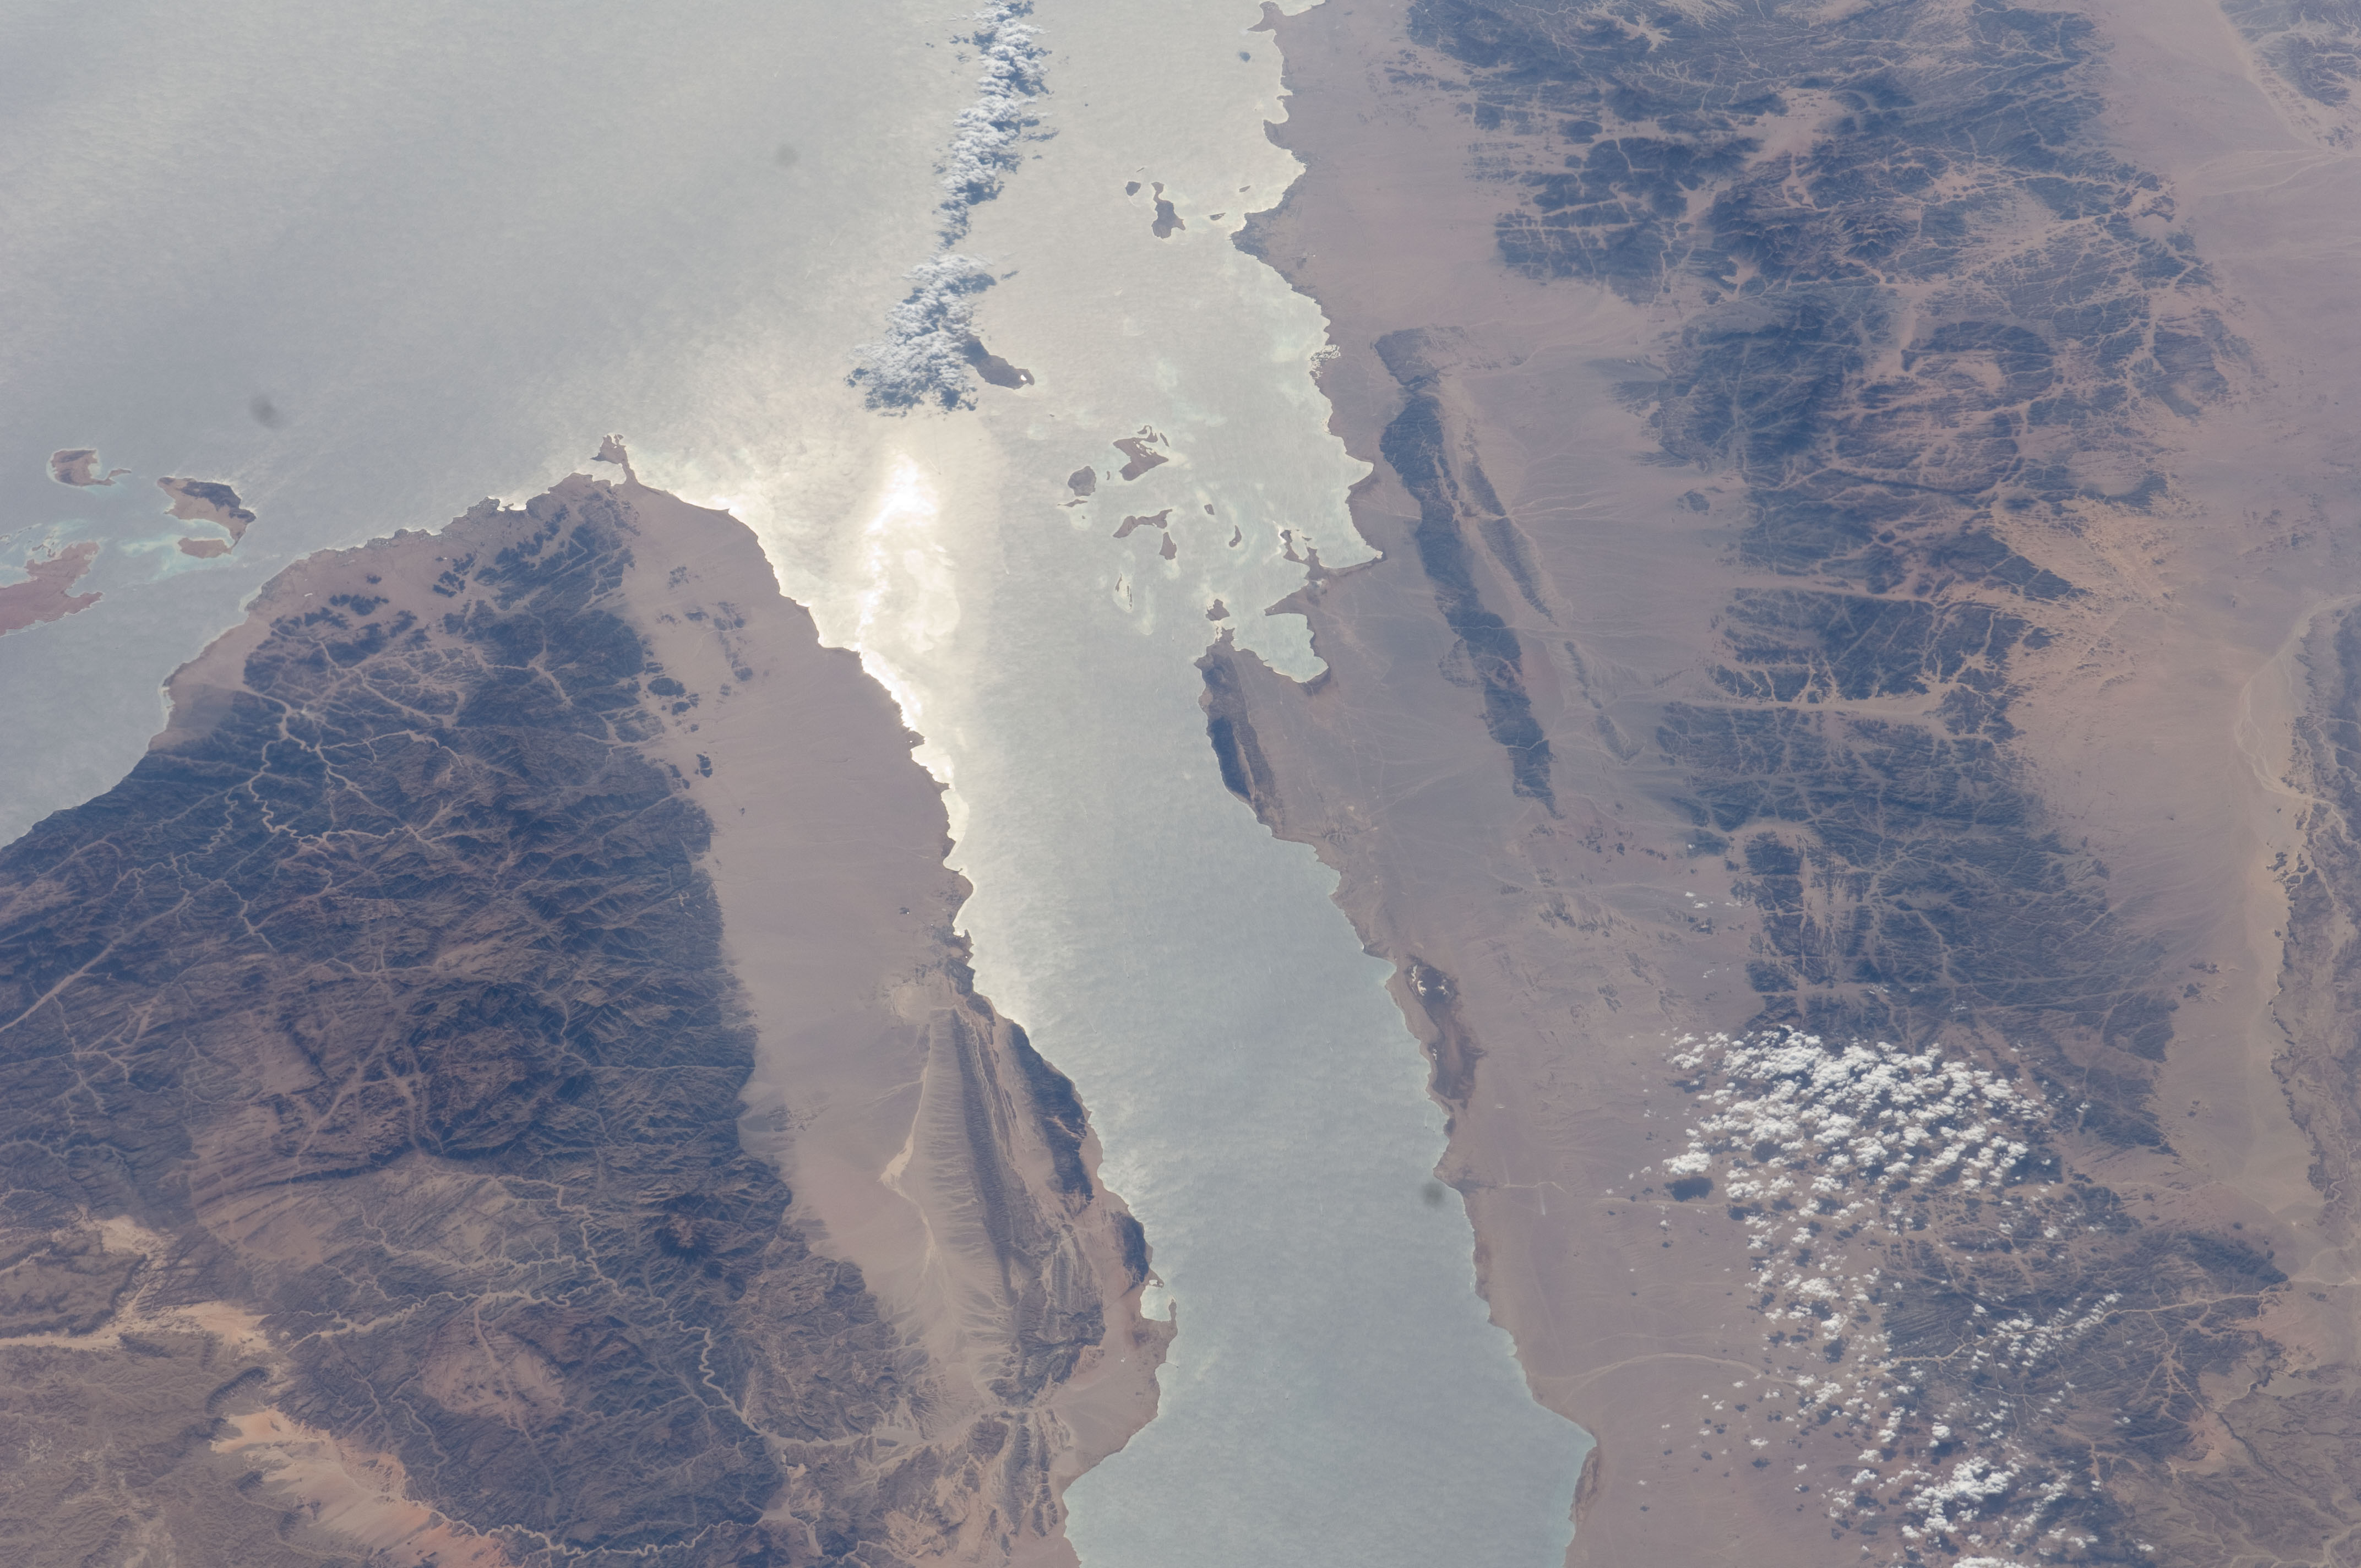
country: EGYPT
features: GULF OF SUEZ, GLINT, EASTERN DES., SINAI PEN., NILE R., I., DRAINAGE
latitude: 28.0
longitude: 33.5
